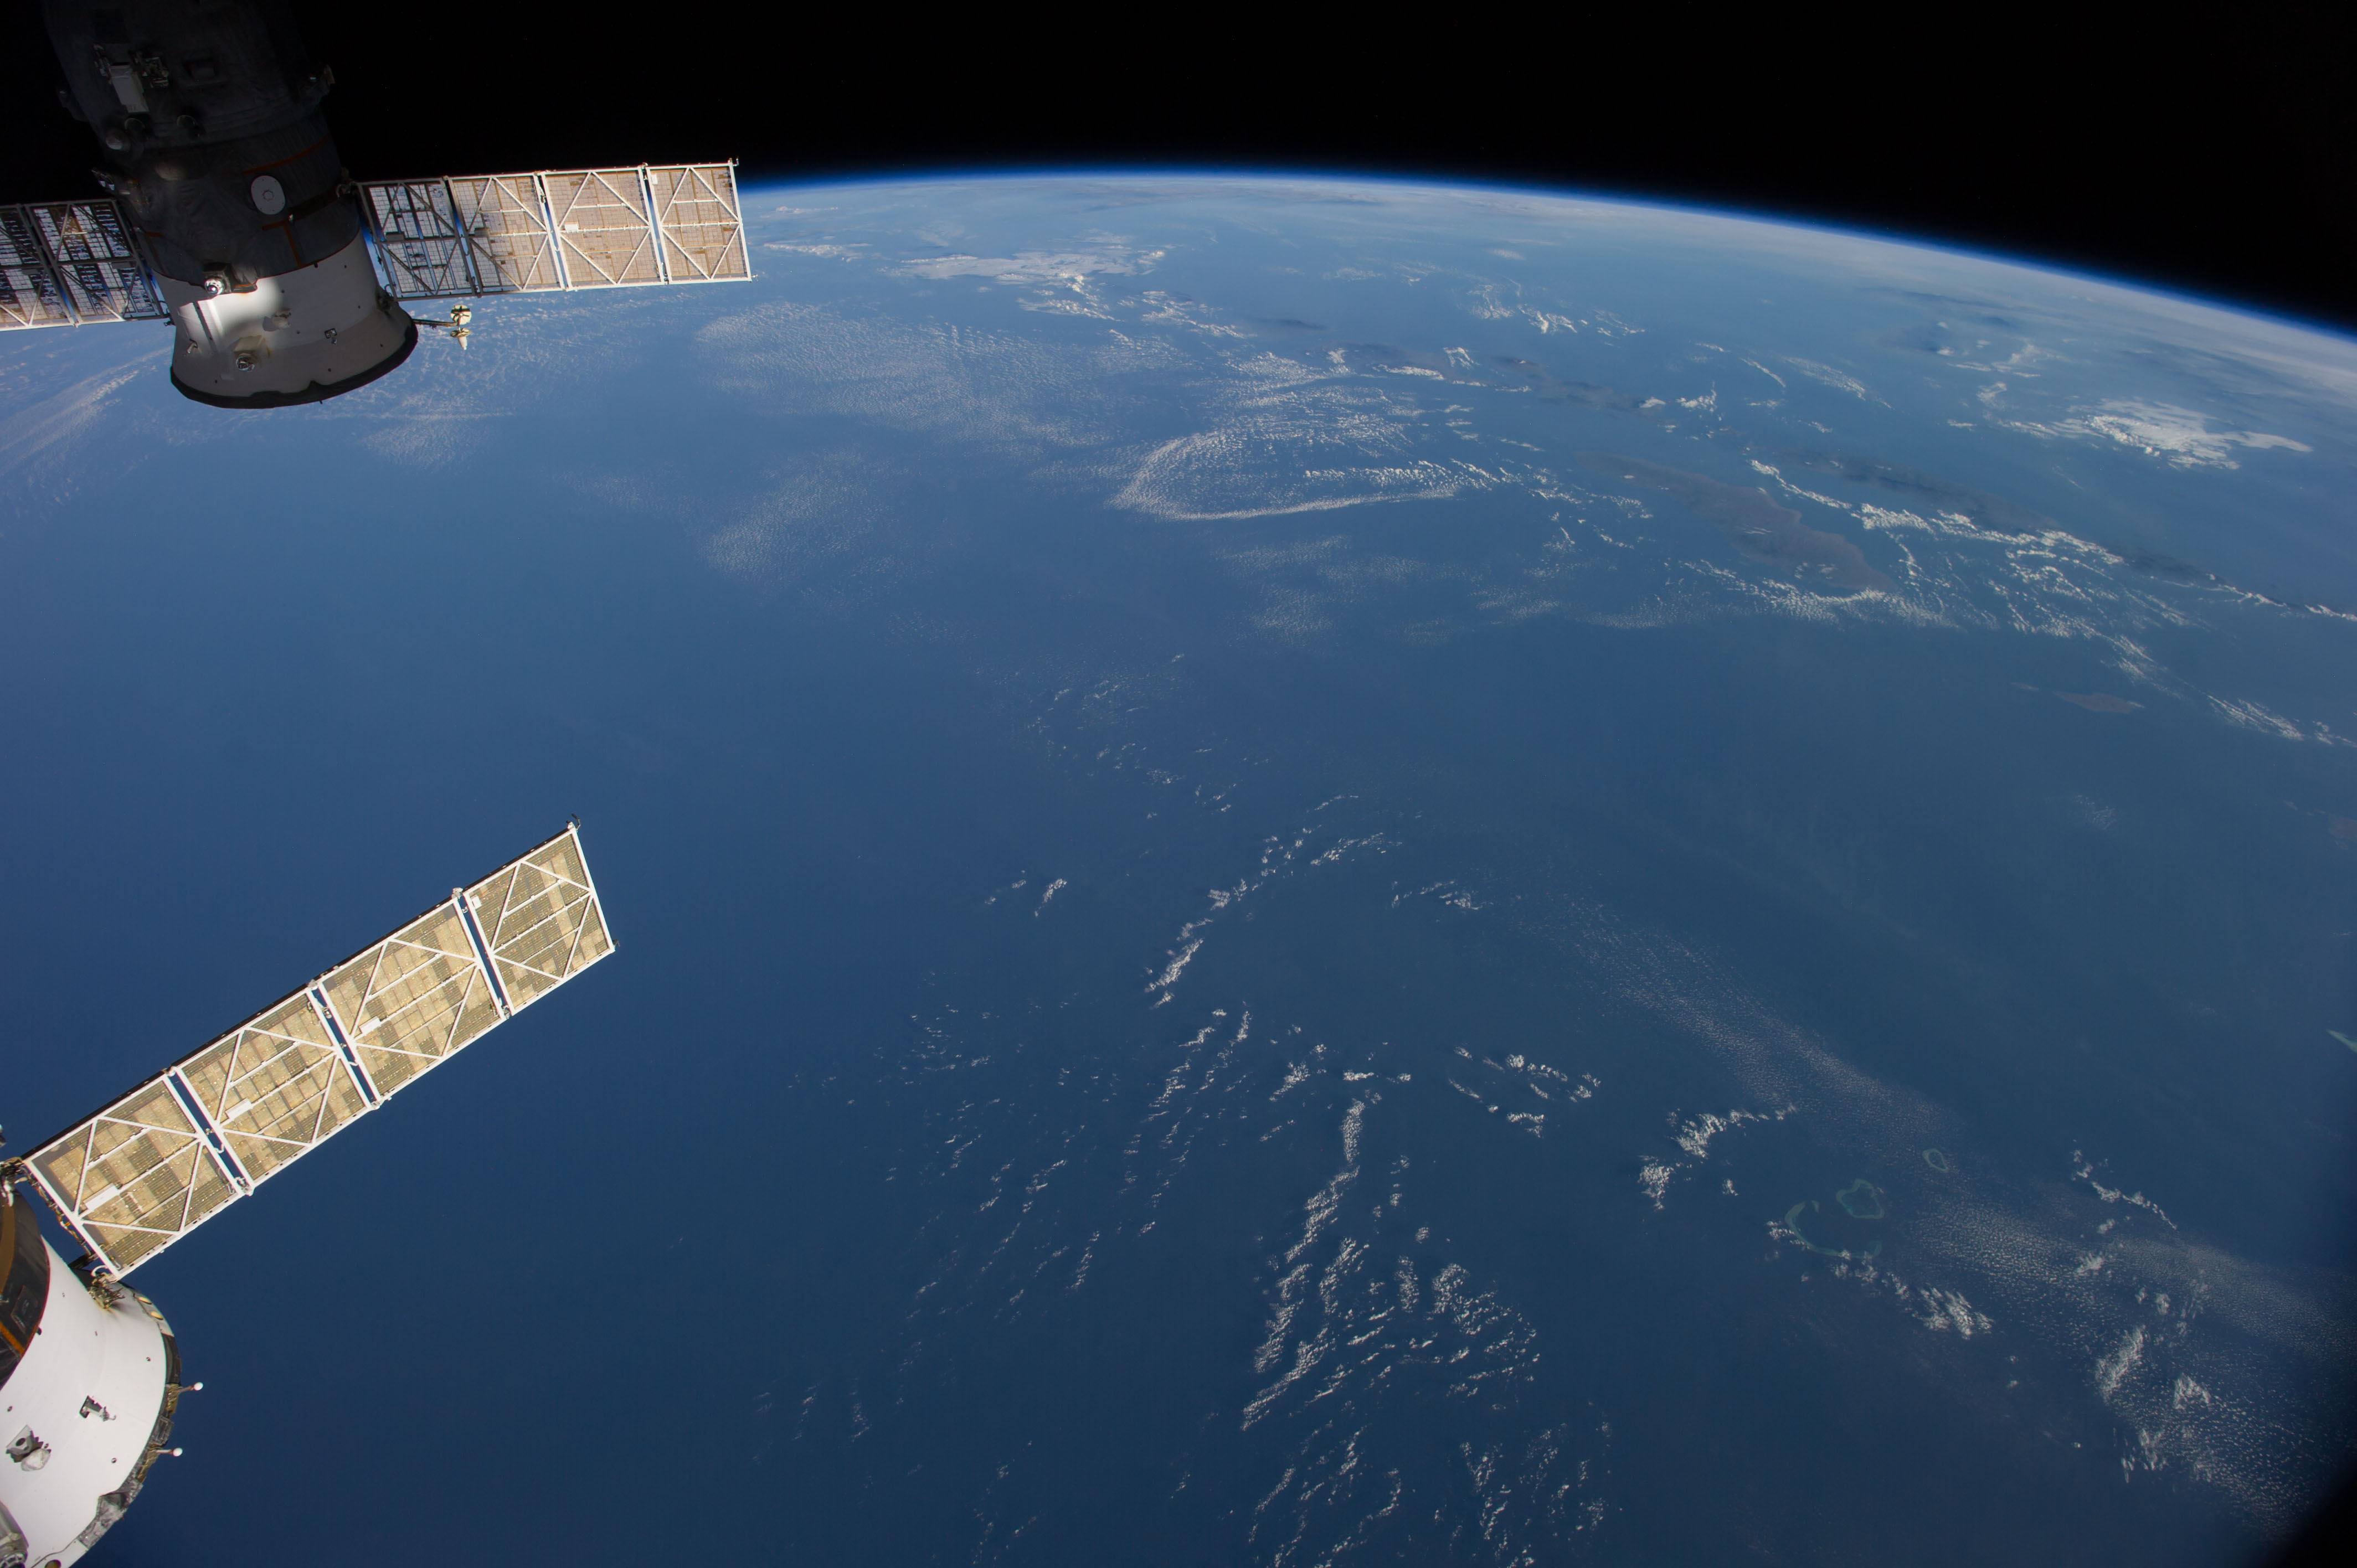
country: AUSTRALIA-WA
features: INDIAN O., JAVA S., BALI S., FLORES S., SAVU S., W. NUSA TENGGARA, E. NUSA TENGGARA, ATMOSPHERIC LIMB
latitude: -13.5
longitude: 117.5
